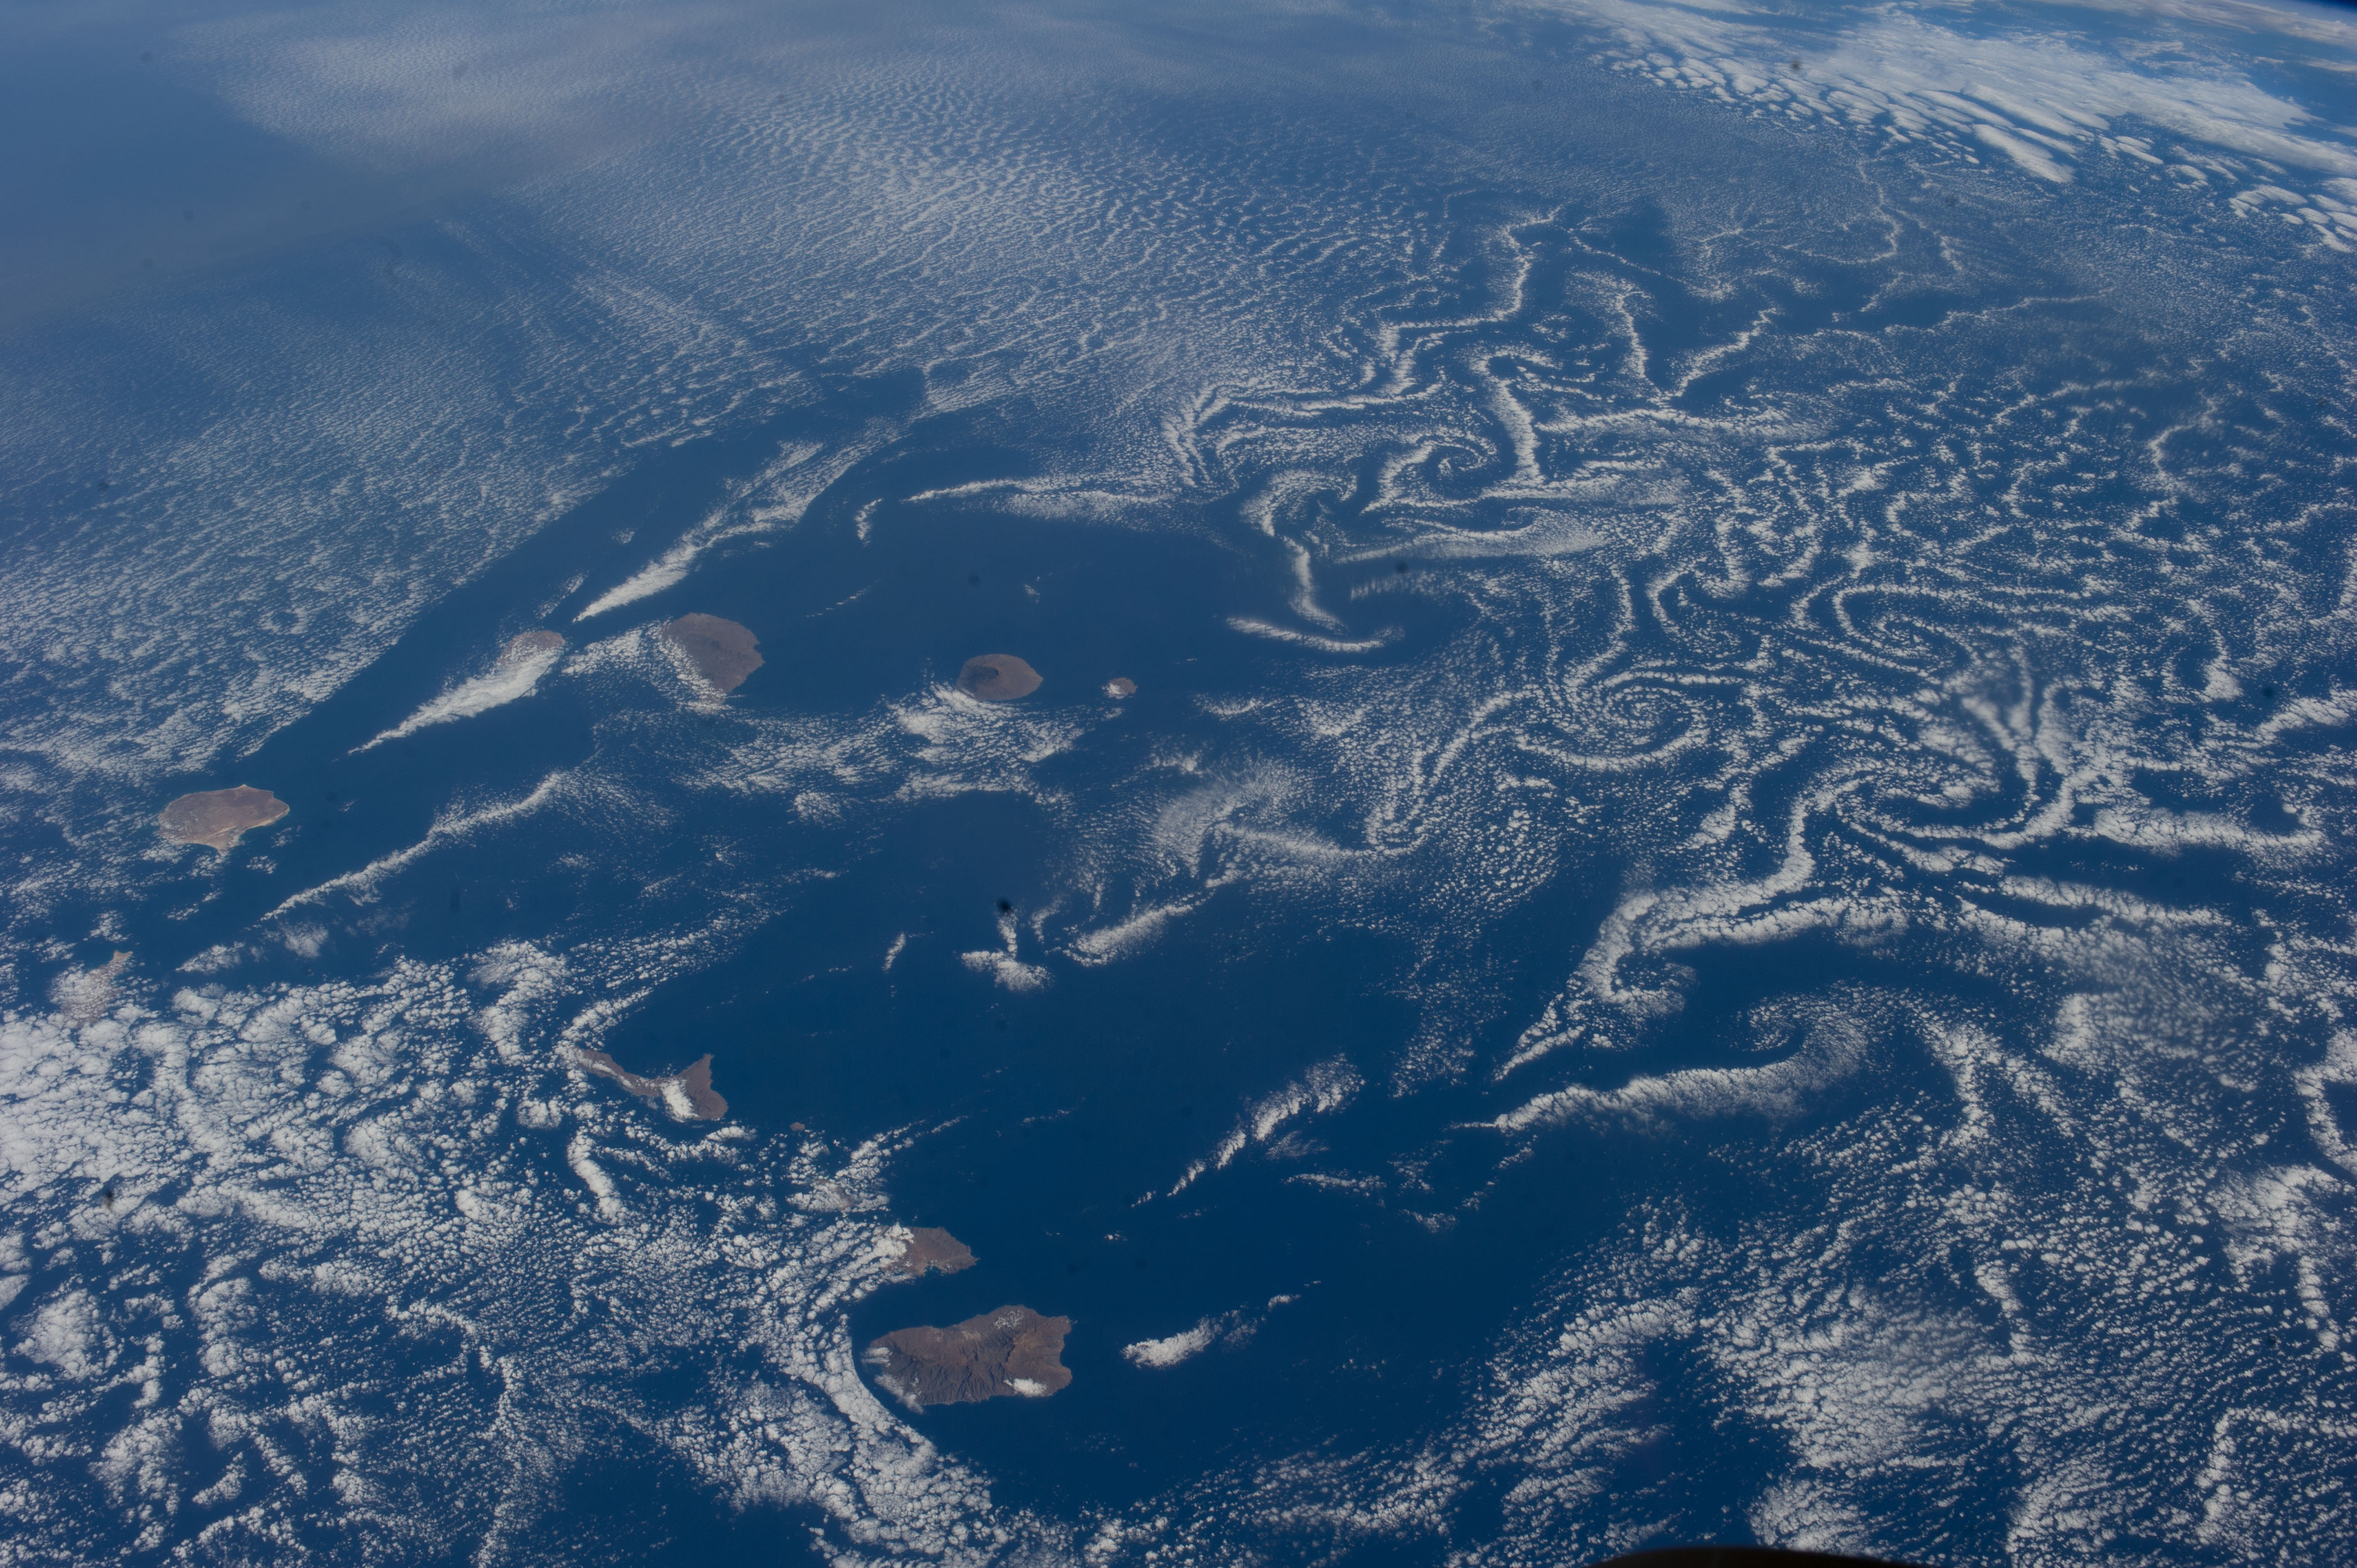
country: CAPE VERDE
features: ISLANDS, FIRE ISLAND, FOGO NATIONAL PARK, CAPE VERDE, ATLANTIC OCEAN
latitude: 15.1
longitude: -25.3
